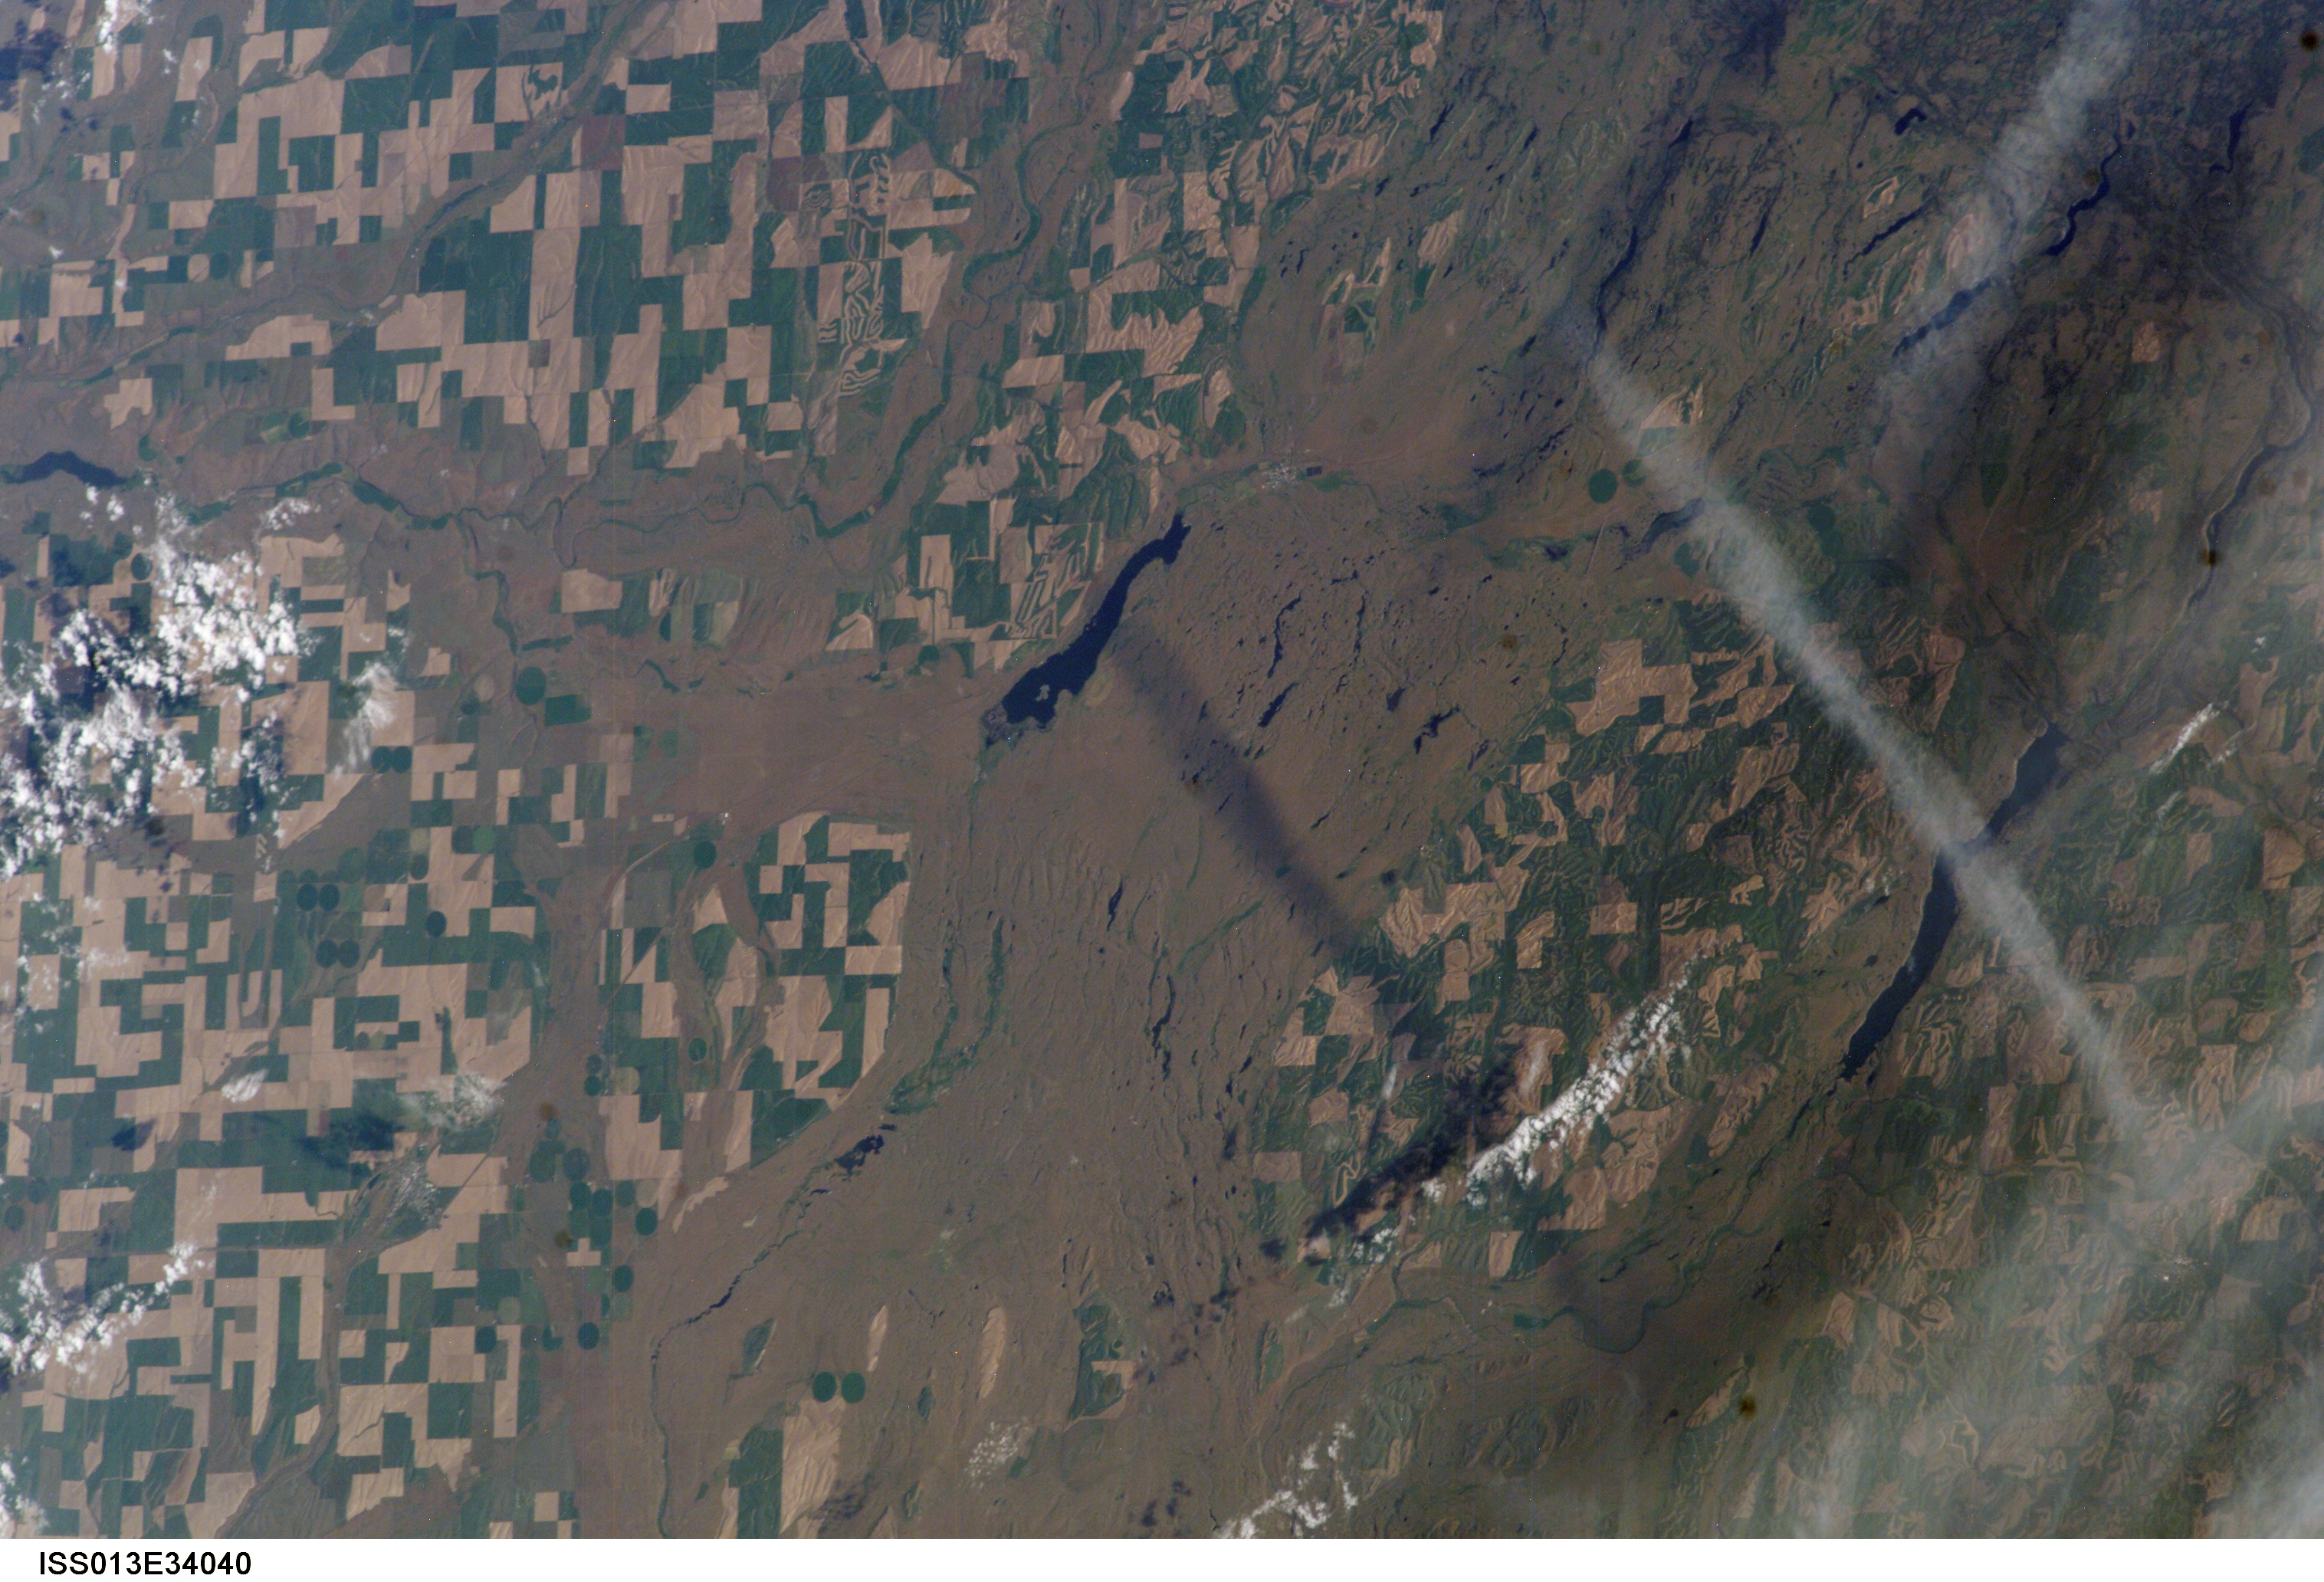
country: USA-WASHINGTON
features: SPRAGUE L., AGR., ROCK L.
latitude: 47.0
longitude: -118.0
